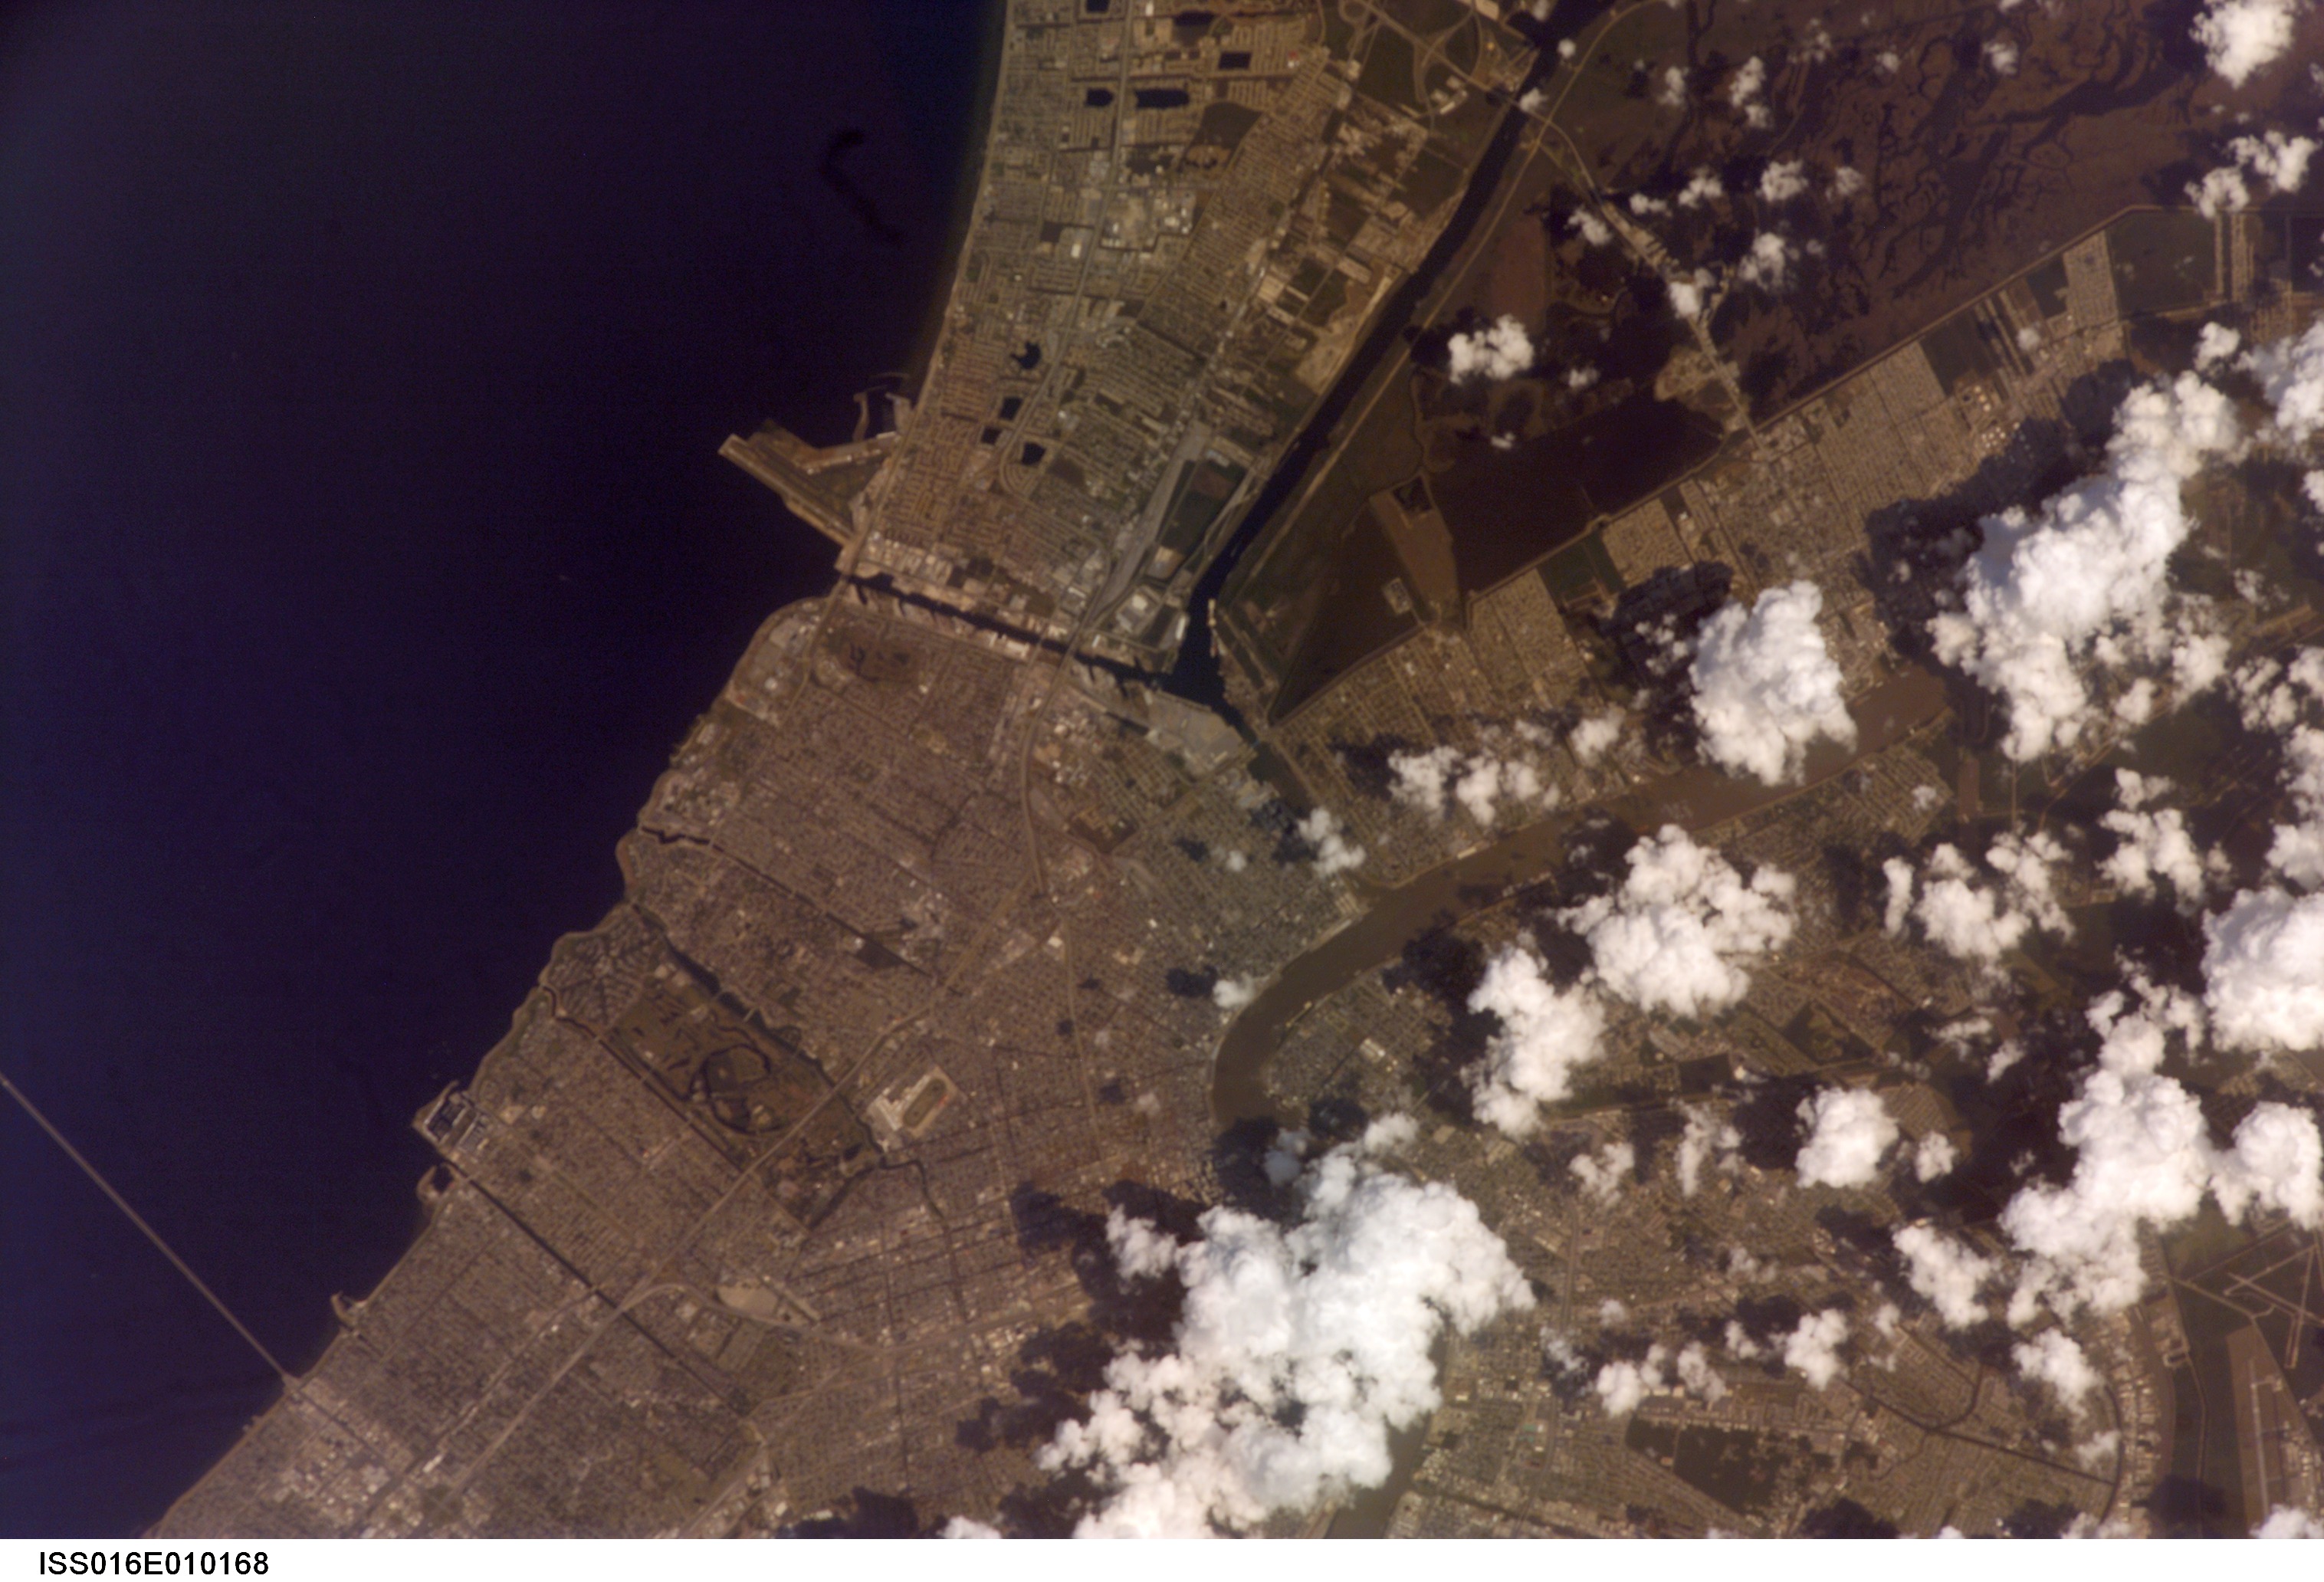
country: USA-LOUISIANA
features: NEW ORLEANS, MISSISSIPPI R.
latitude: 30.0
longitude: -90.0
